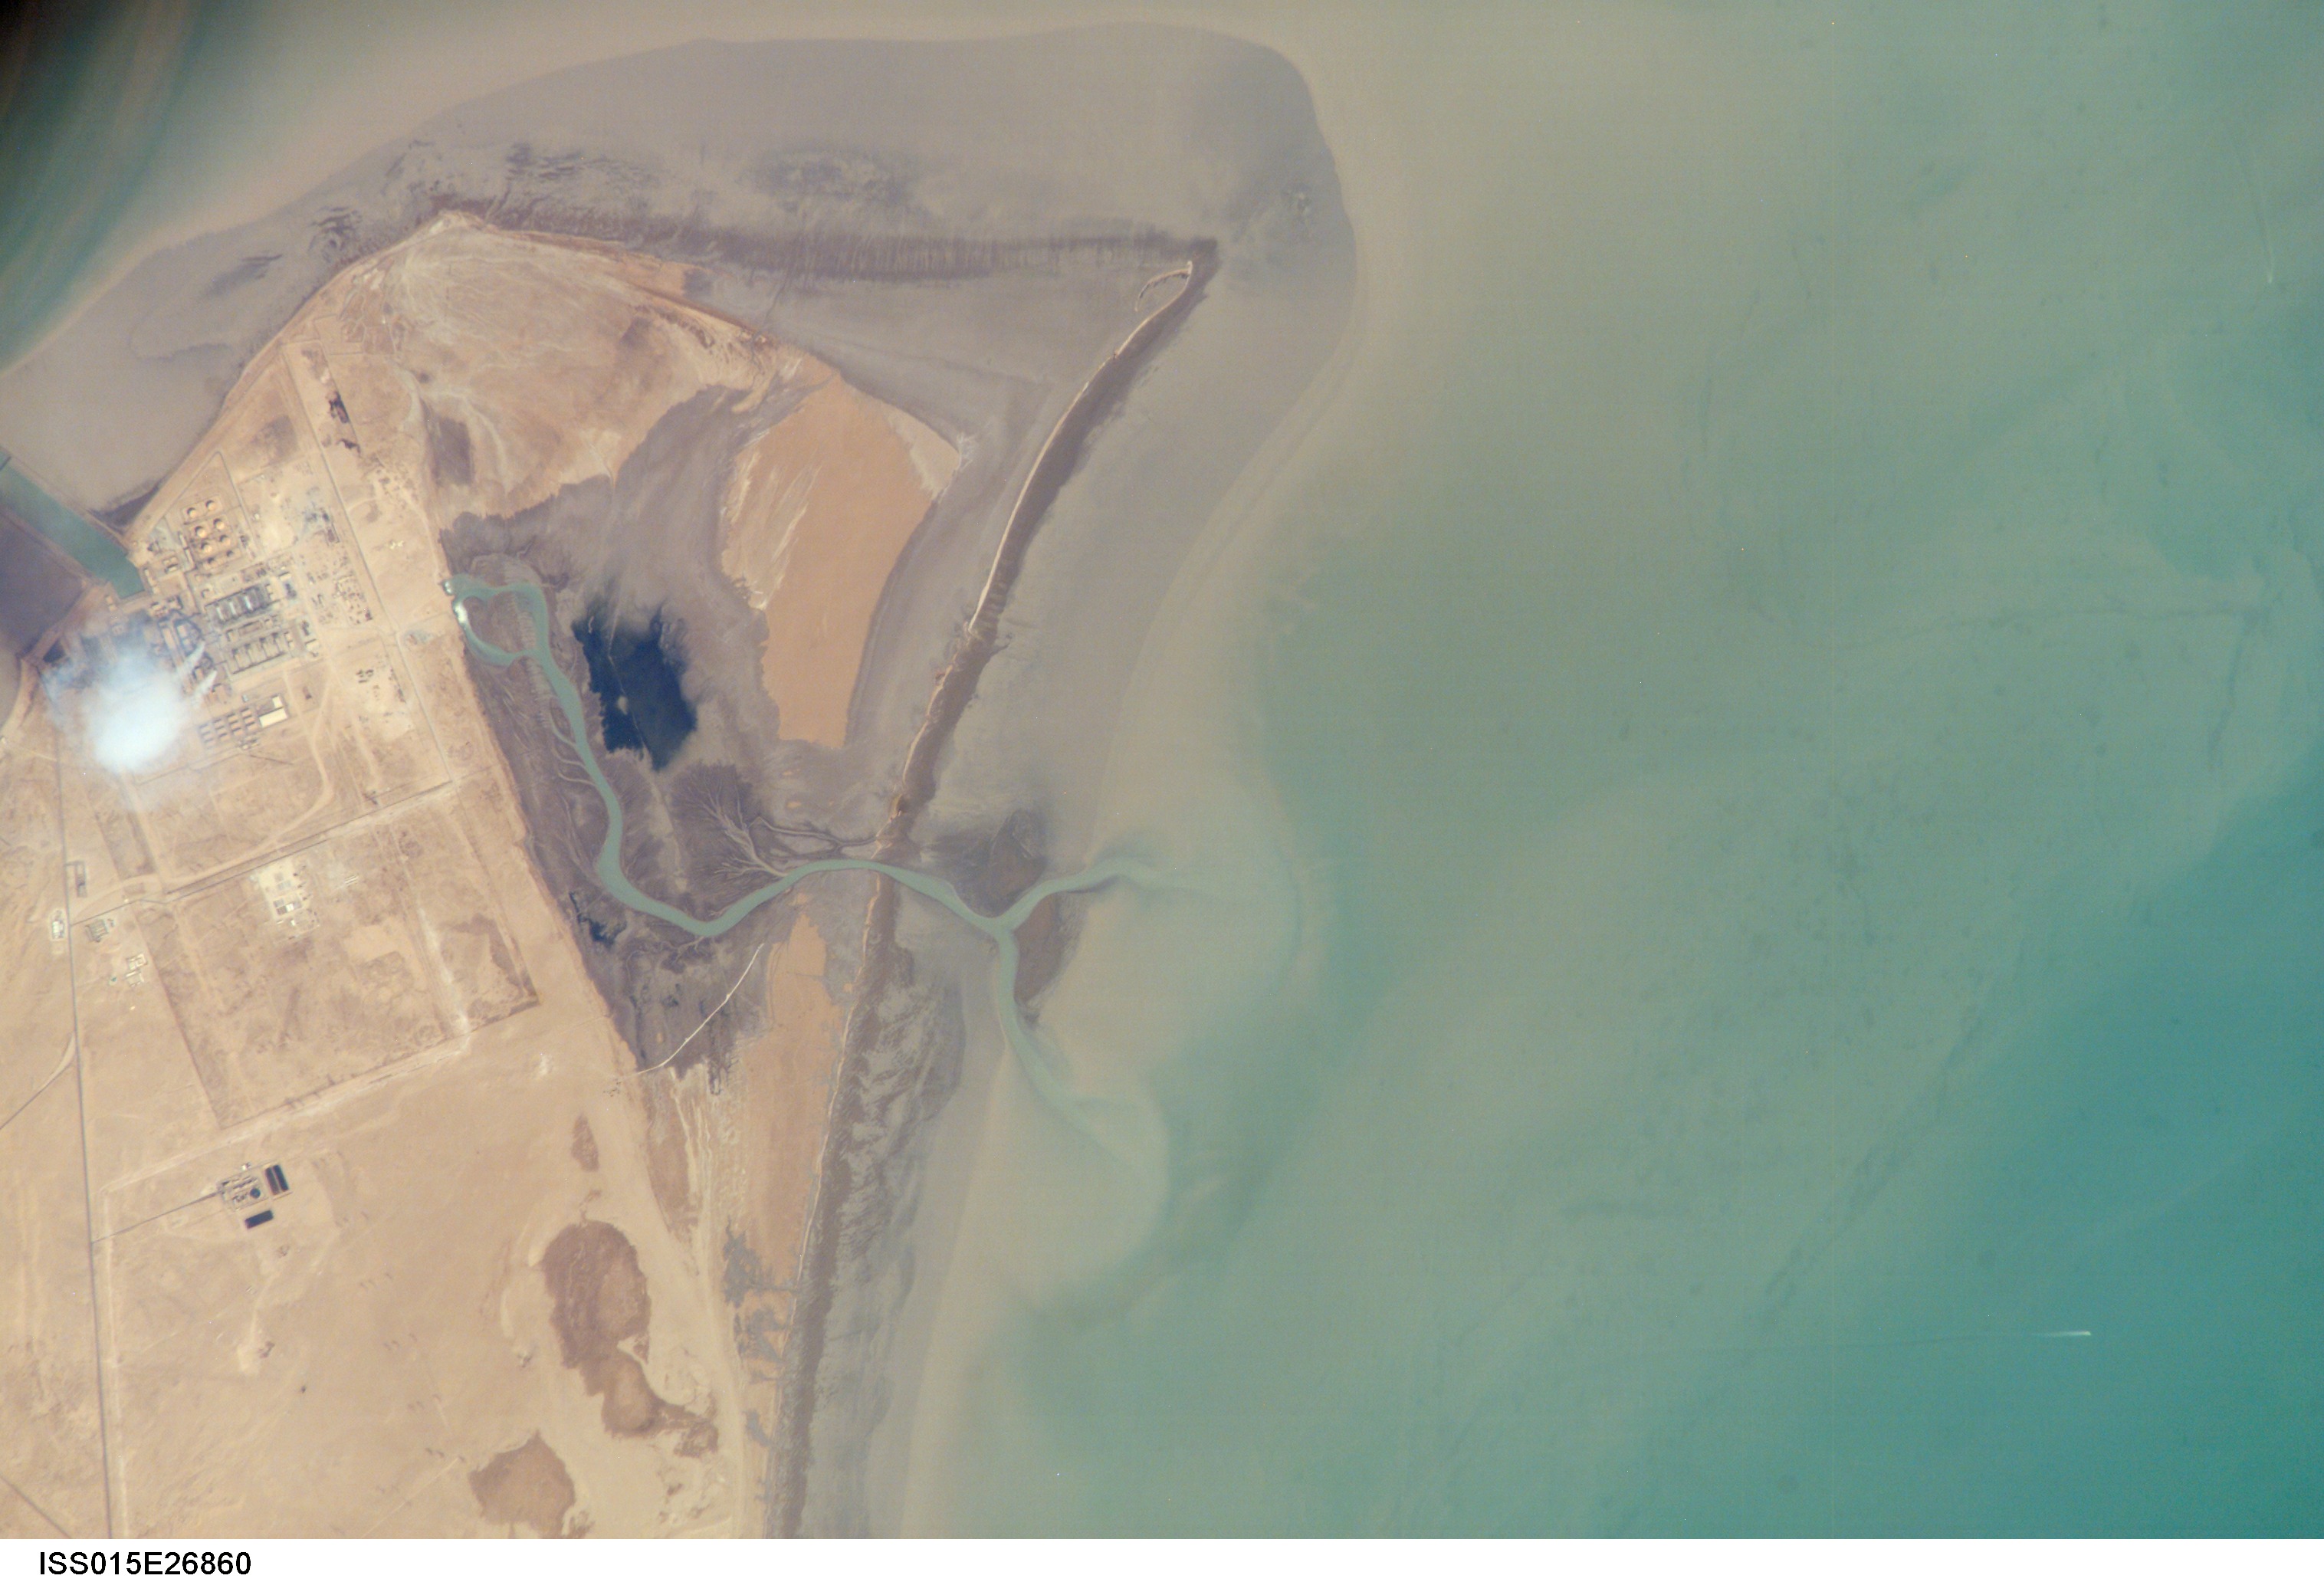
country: KUWAIT
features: B. OF KUWAIT, C. BARSHAH, SED.
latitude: 29.5
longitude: 48.1
